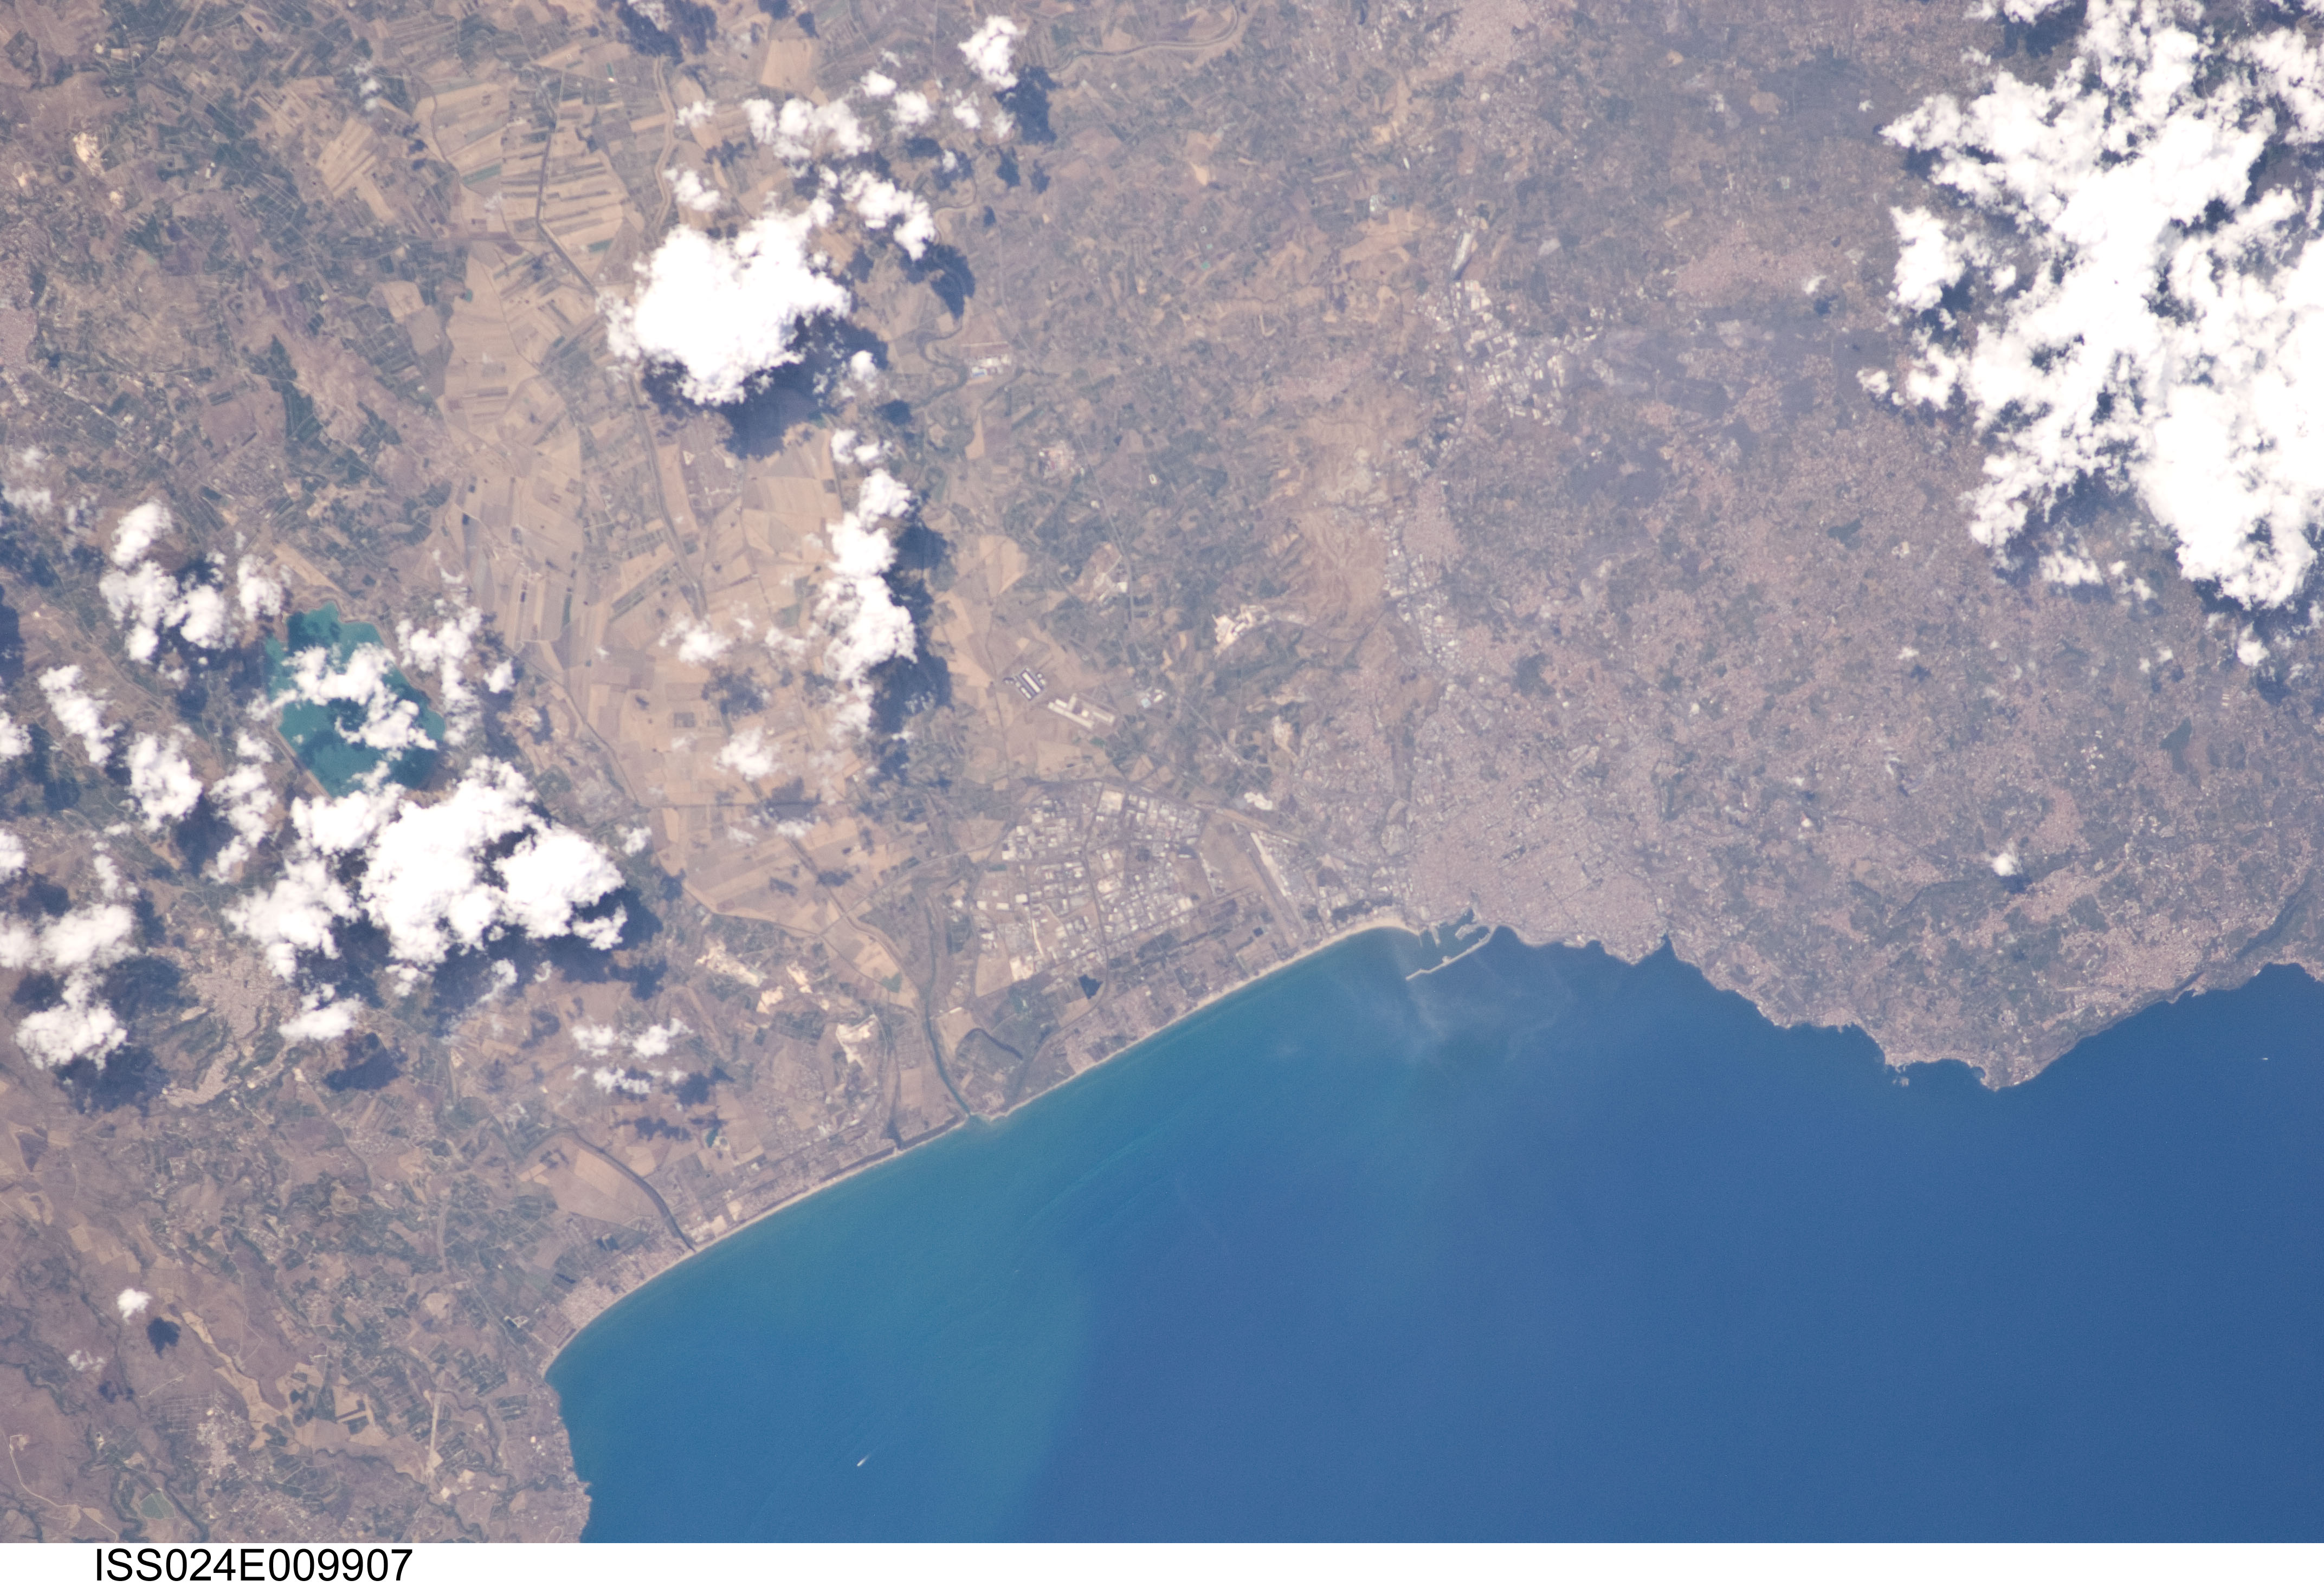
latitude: 37.5
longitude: 15.0
